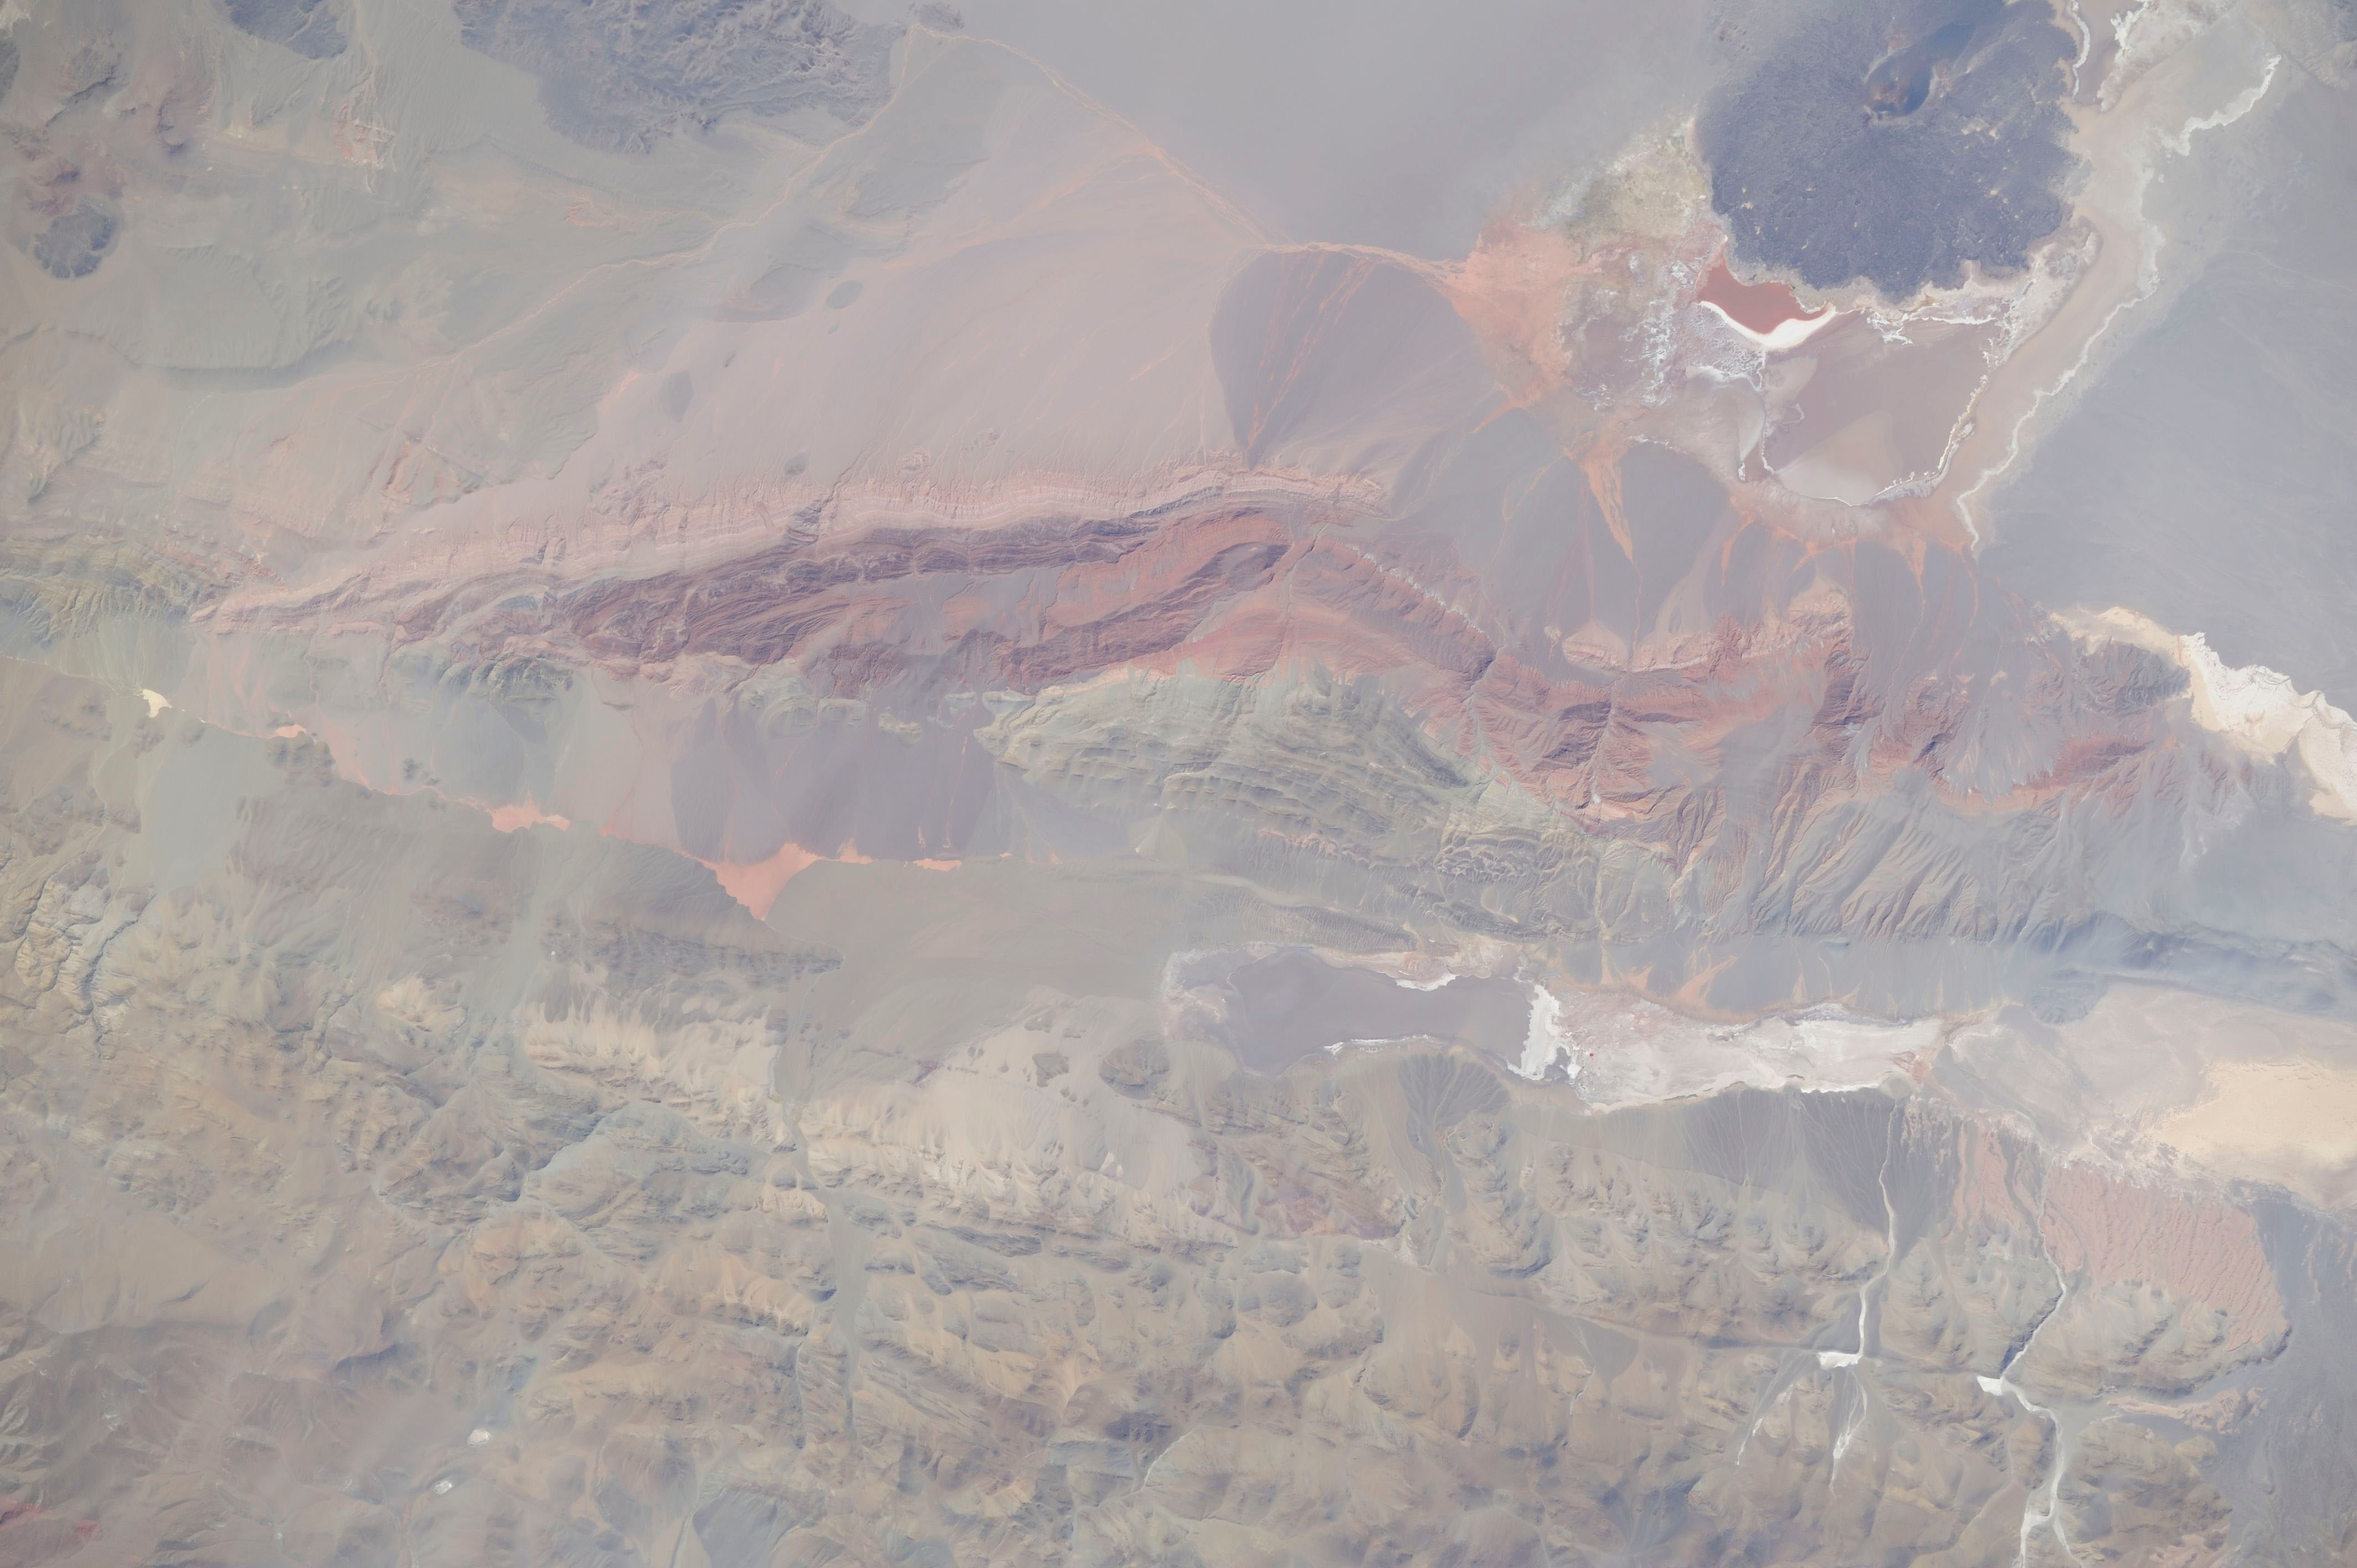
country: ARGENTINA
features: VOLCANO, MOUNTAINS, DRY LAND, LAKE, INCAHUASI SALAR
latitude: -26.3
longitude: -67.6
